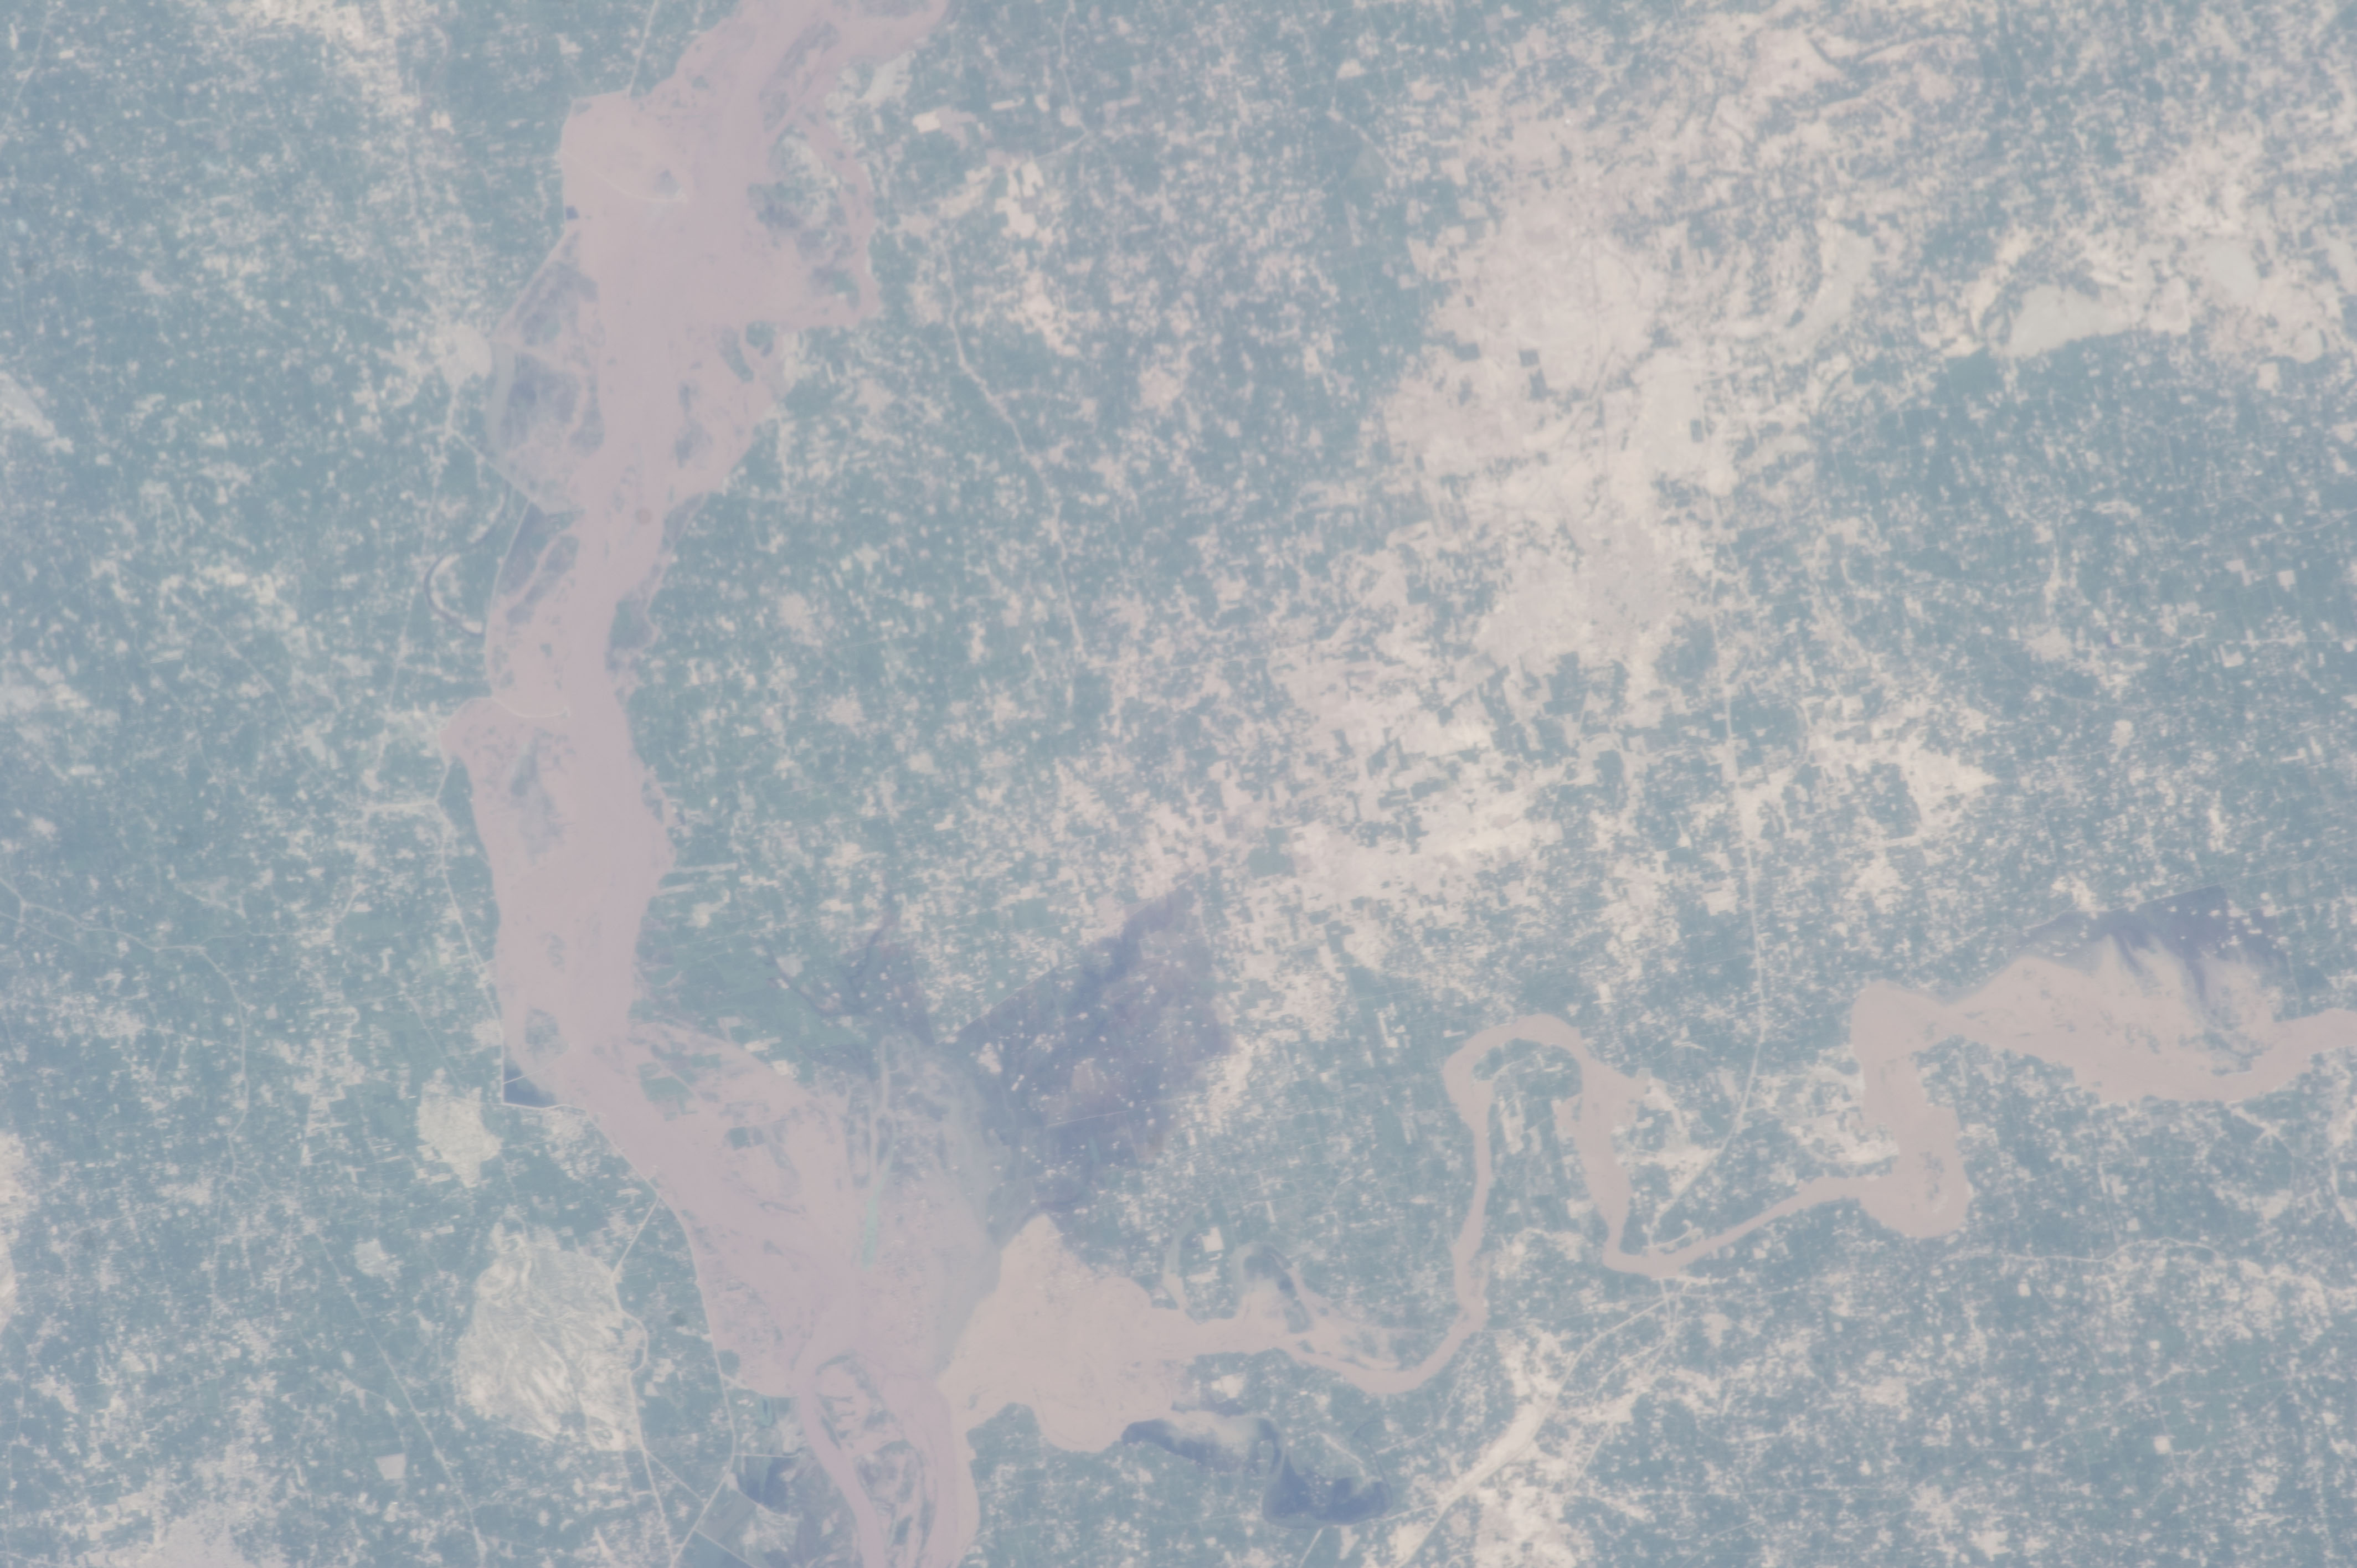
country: PAKISTAN
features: CHENAB R., FLOODS, JALAPUR, RAIL ROADS
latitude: 29.5
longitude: 71.1
